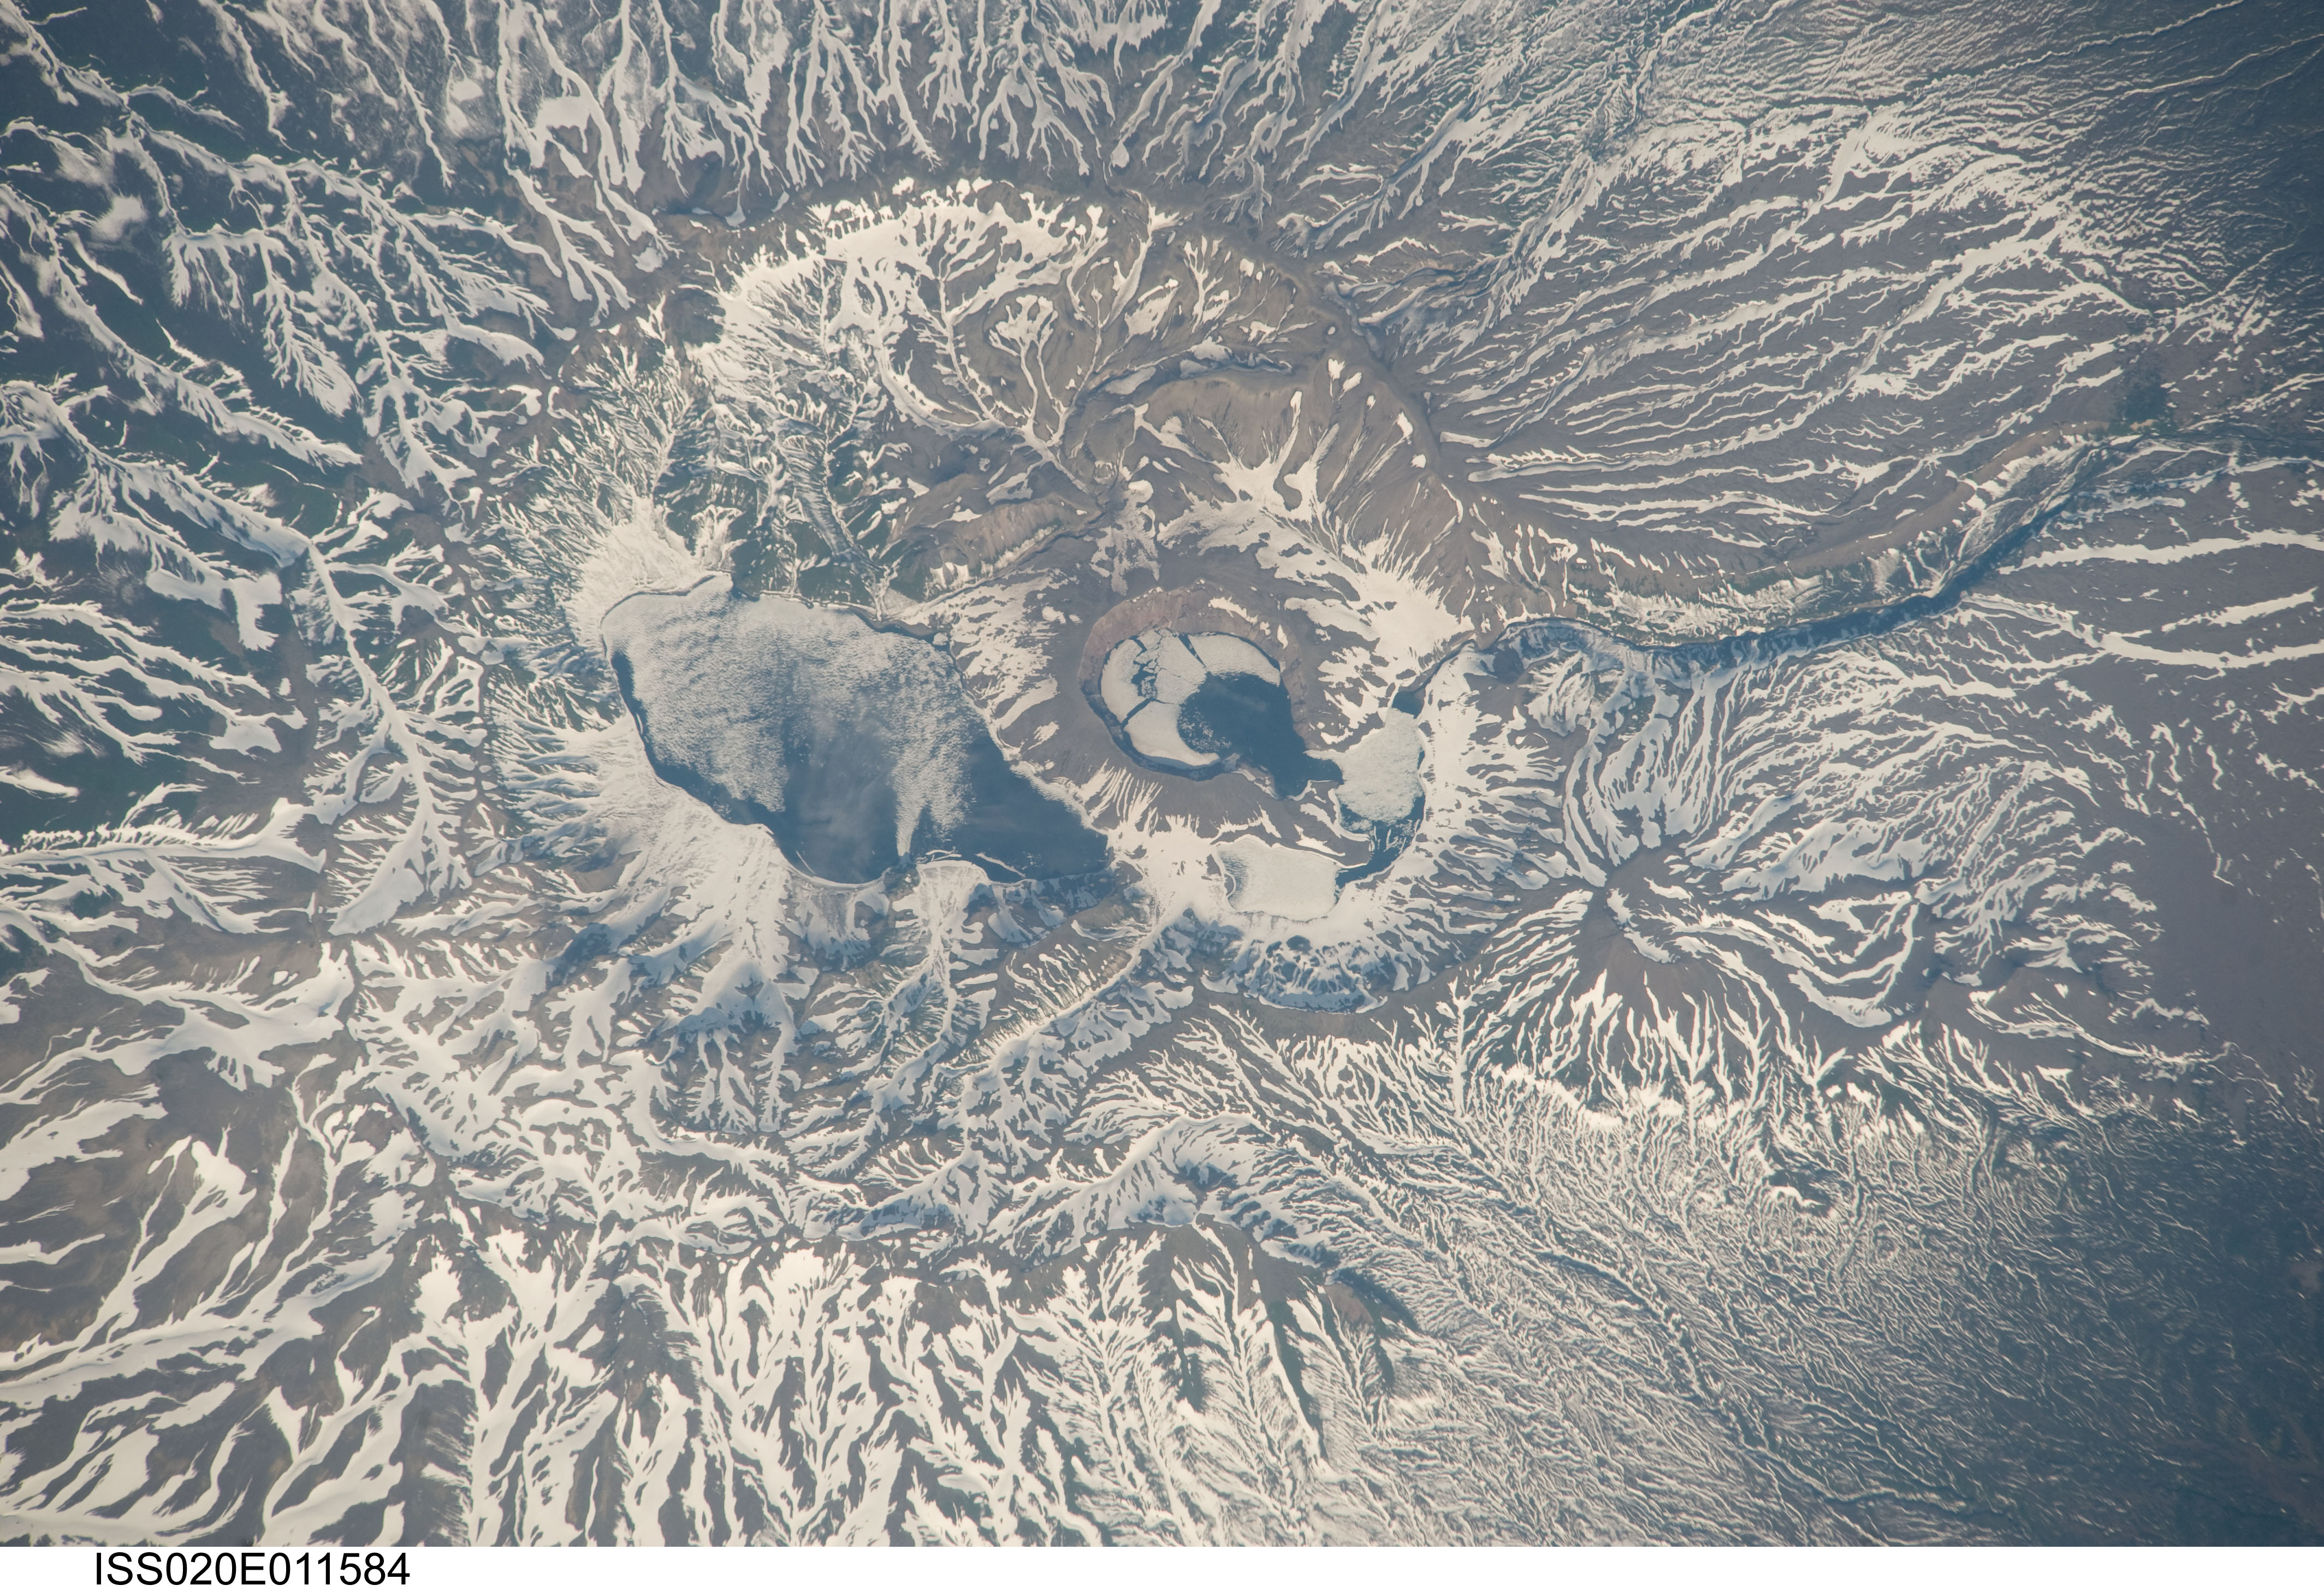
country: RUSSIAN FEDERATION
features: S. KAMCHATKA PEN., CALDERAS, LAKES, ICE, SNOW
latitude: 51.8
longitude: 157.6
